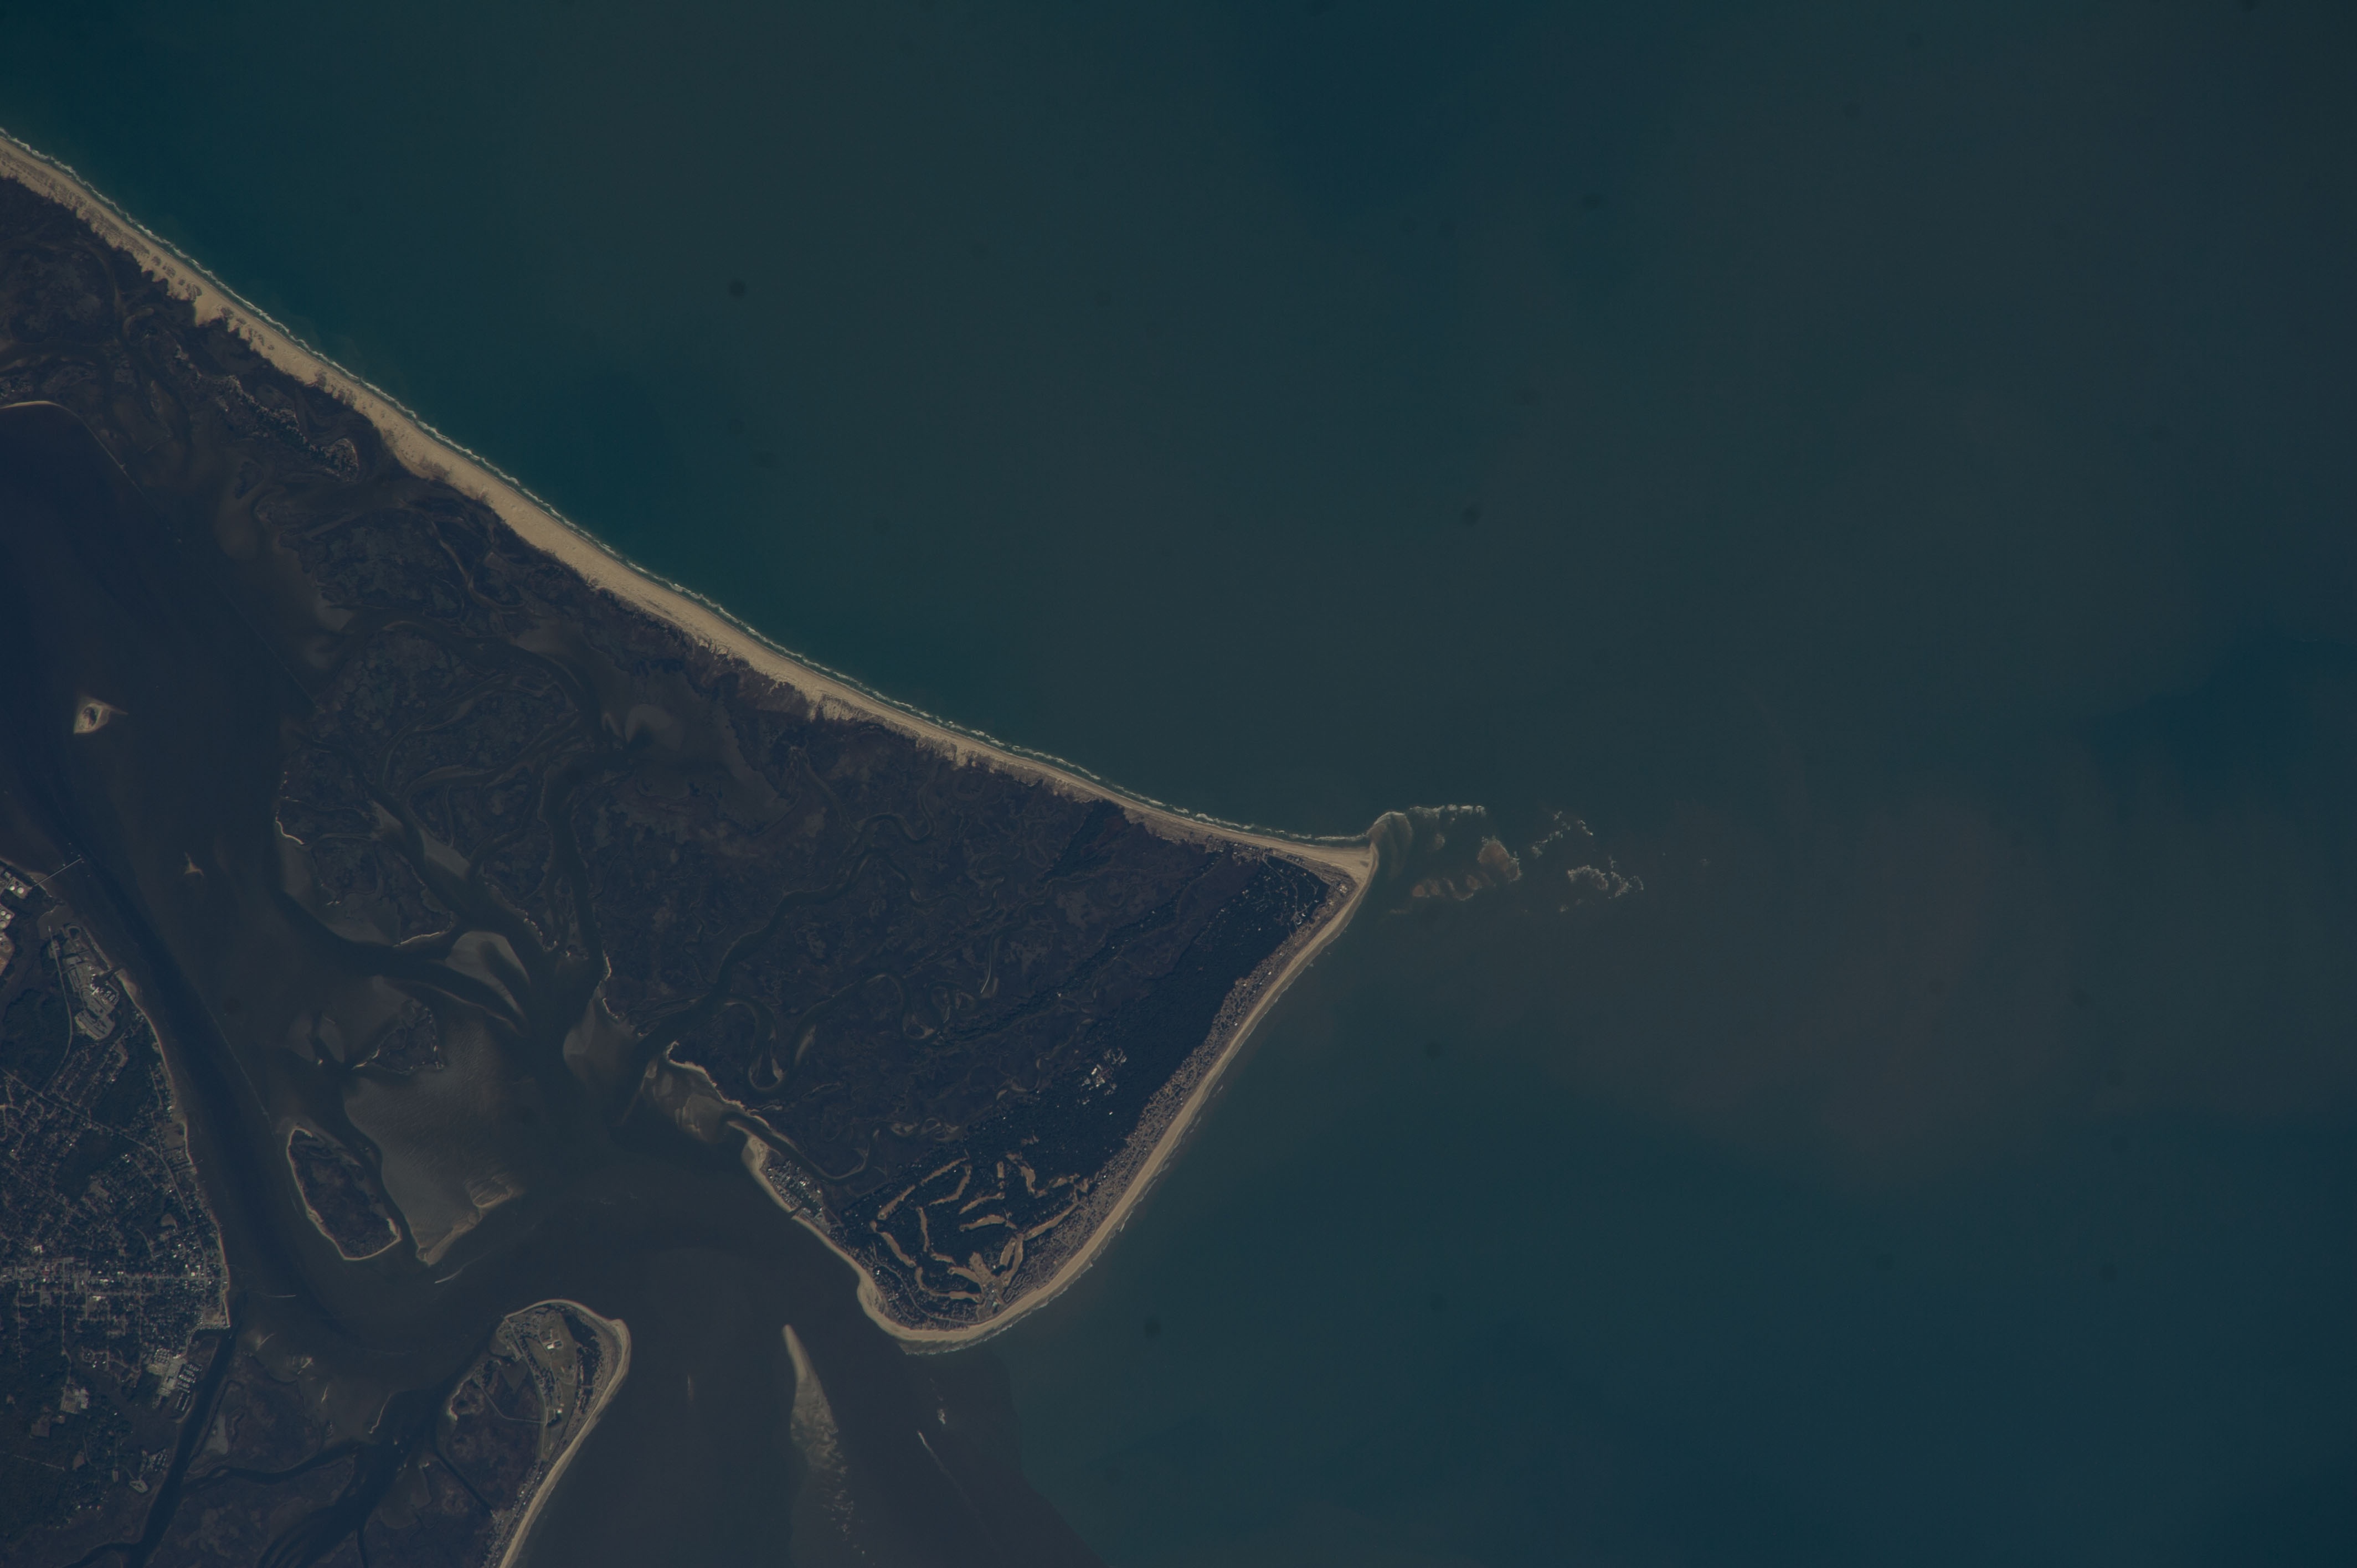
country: USA
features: O.
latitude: 33.9
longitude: -78.0
